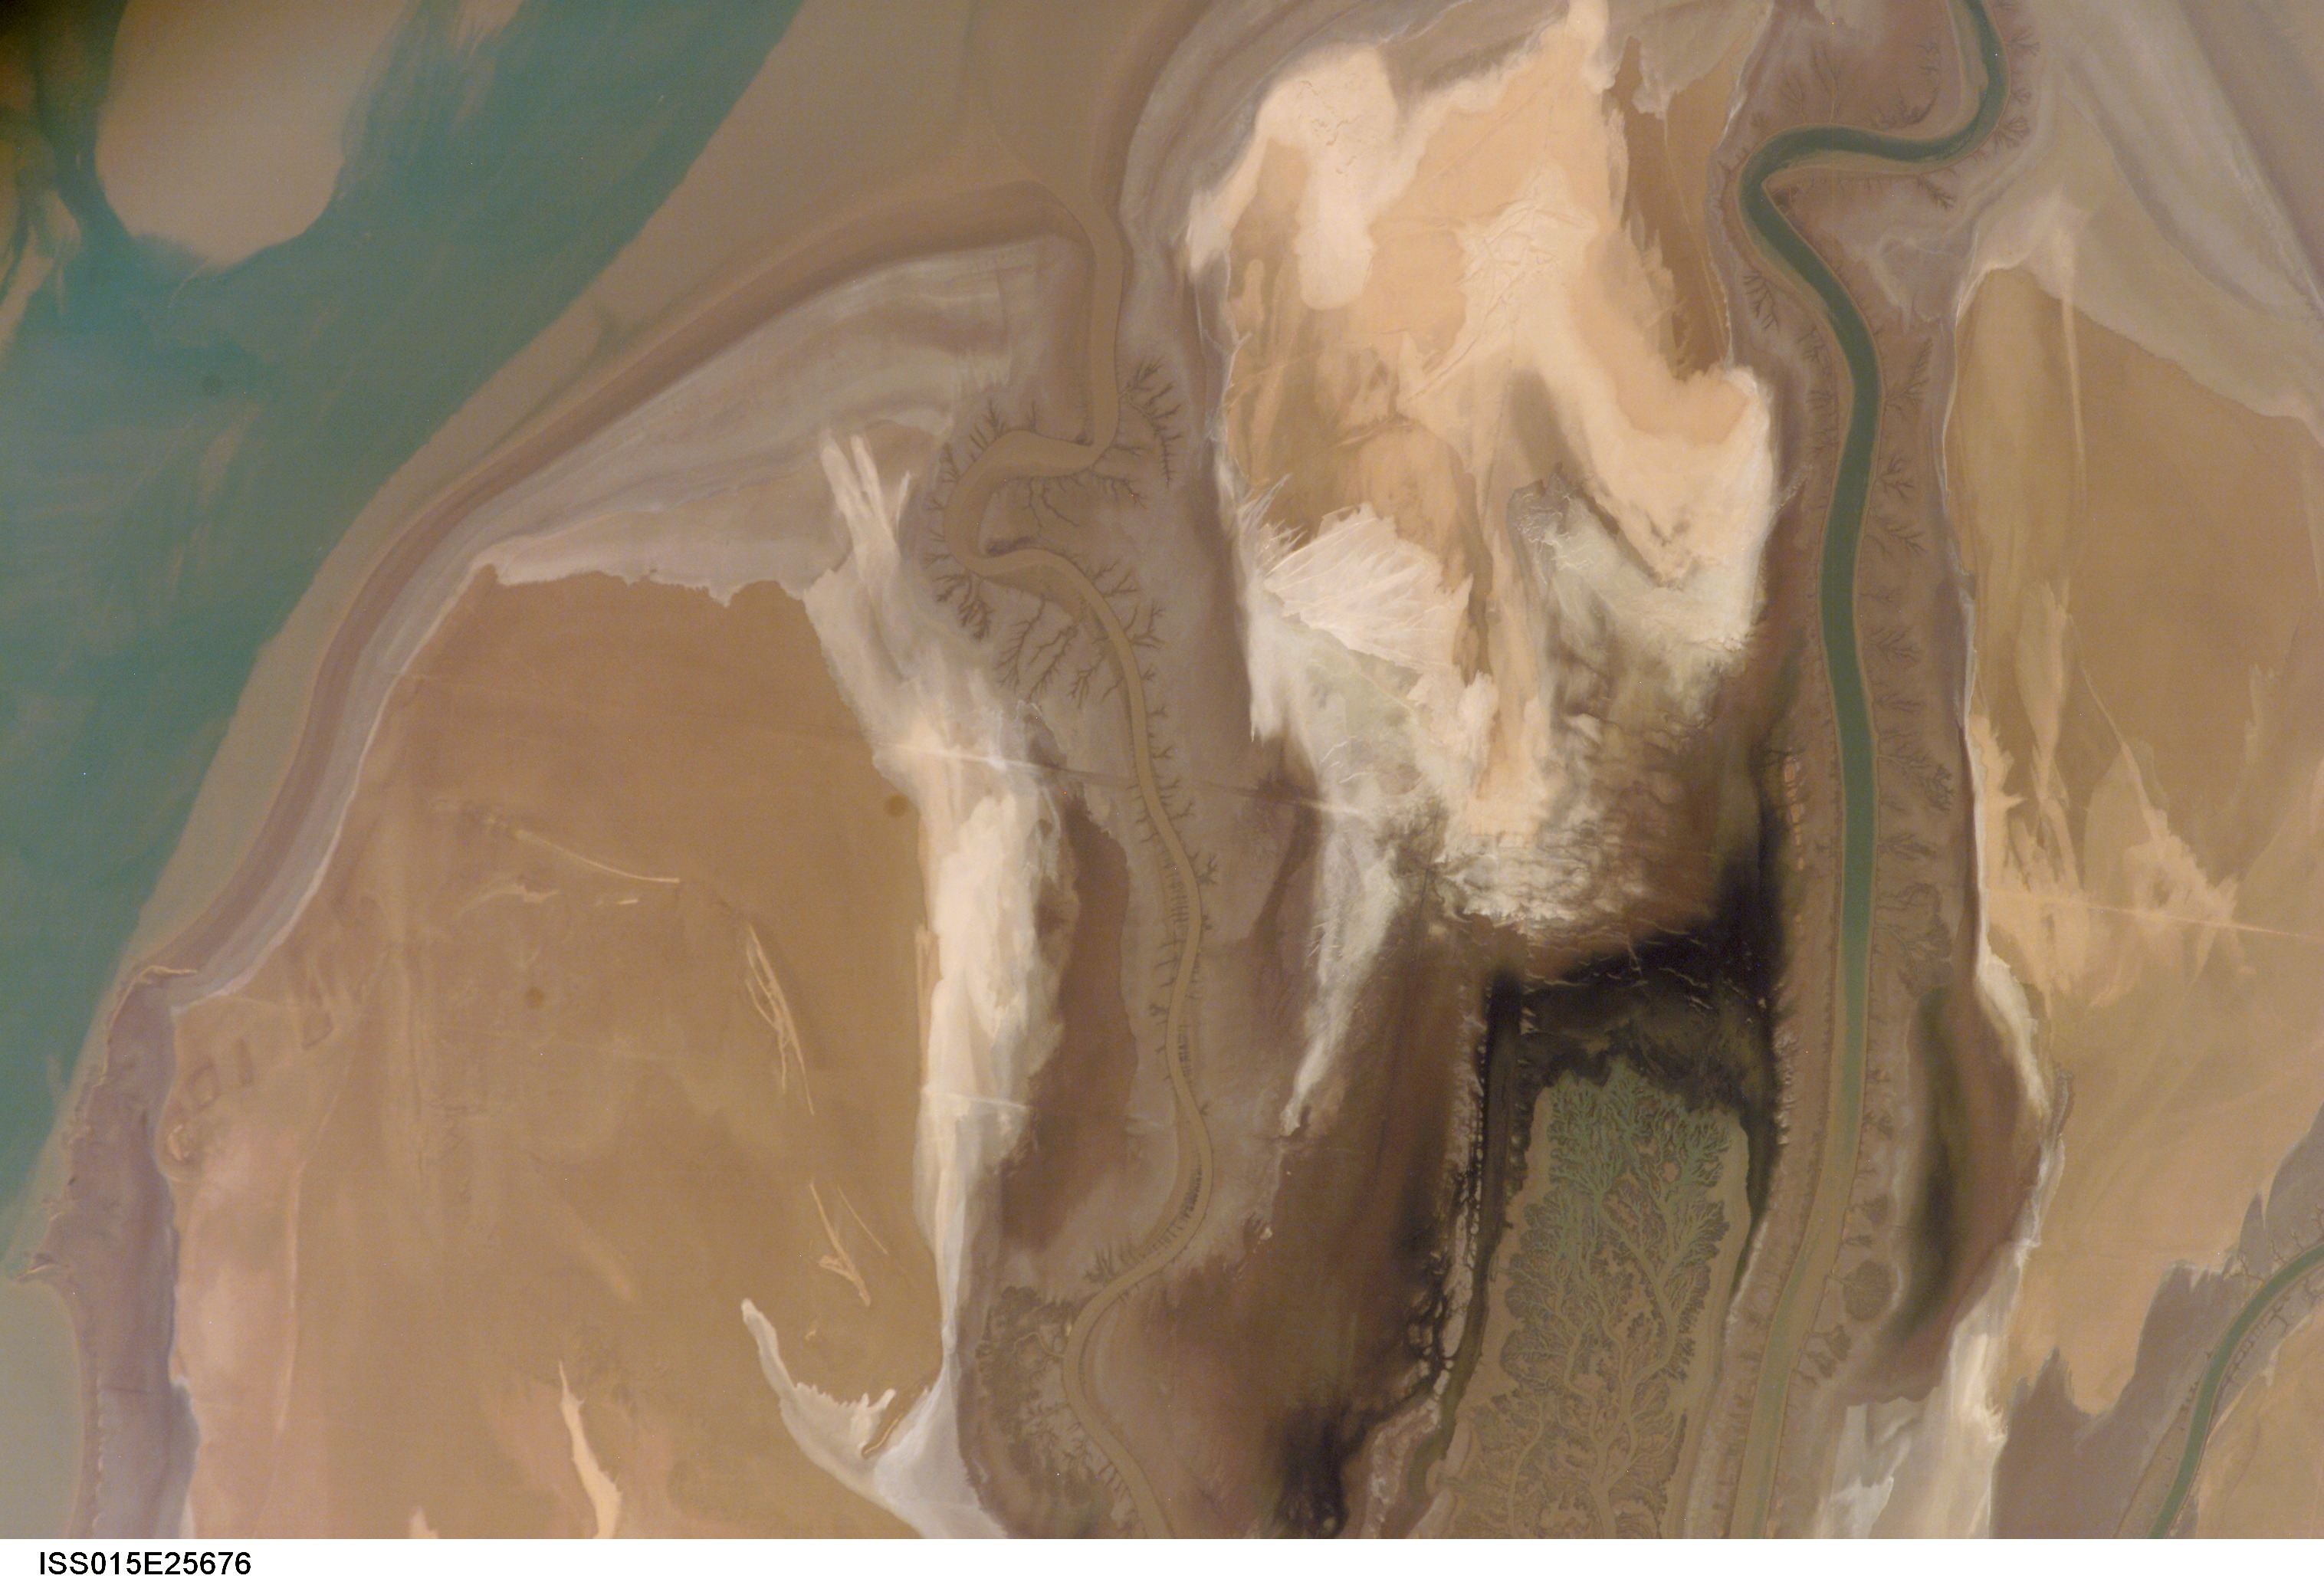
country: IRAN
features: KARUN R. DELTA, CHAN., MUSA B.
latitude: 30.1
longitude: 48.9
